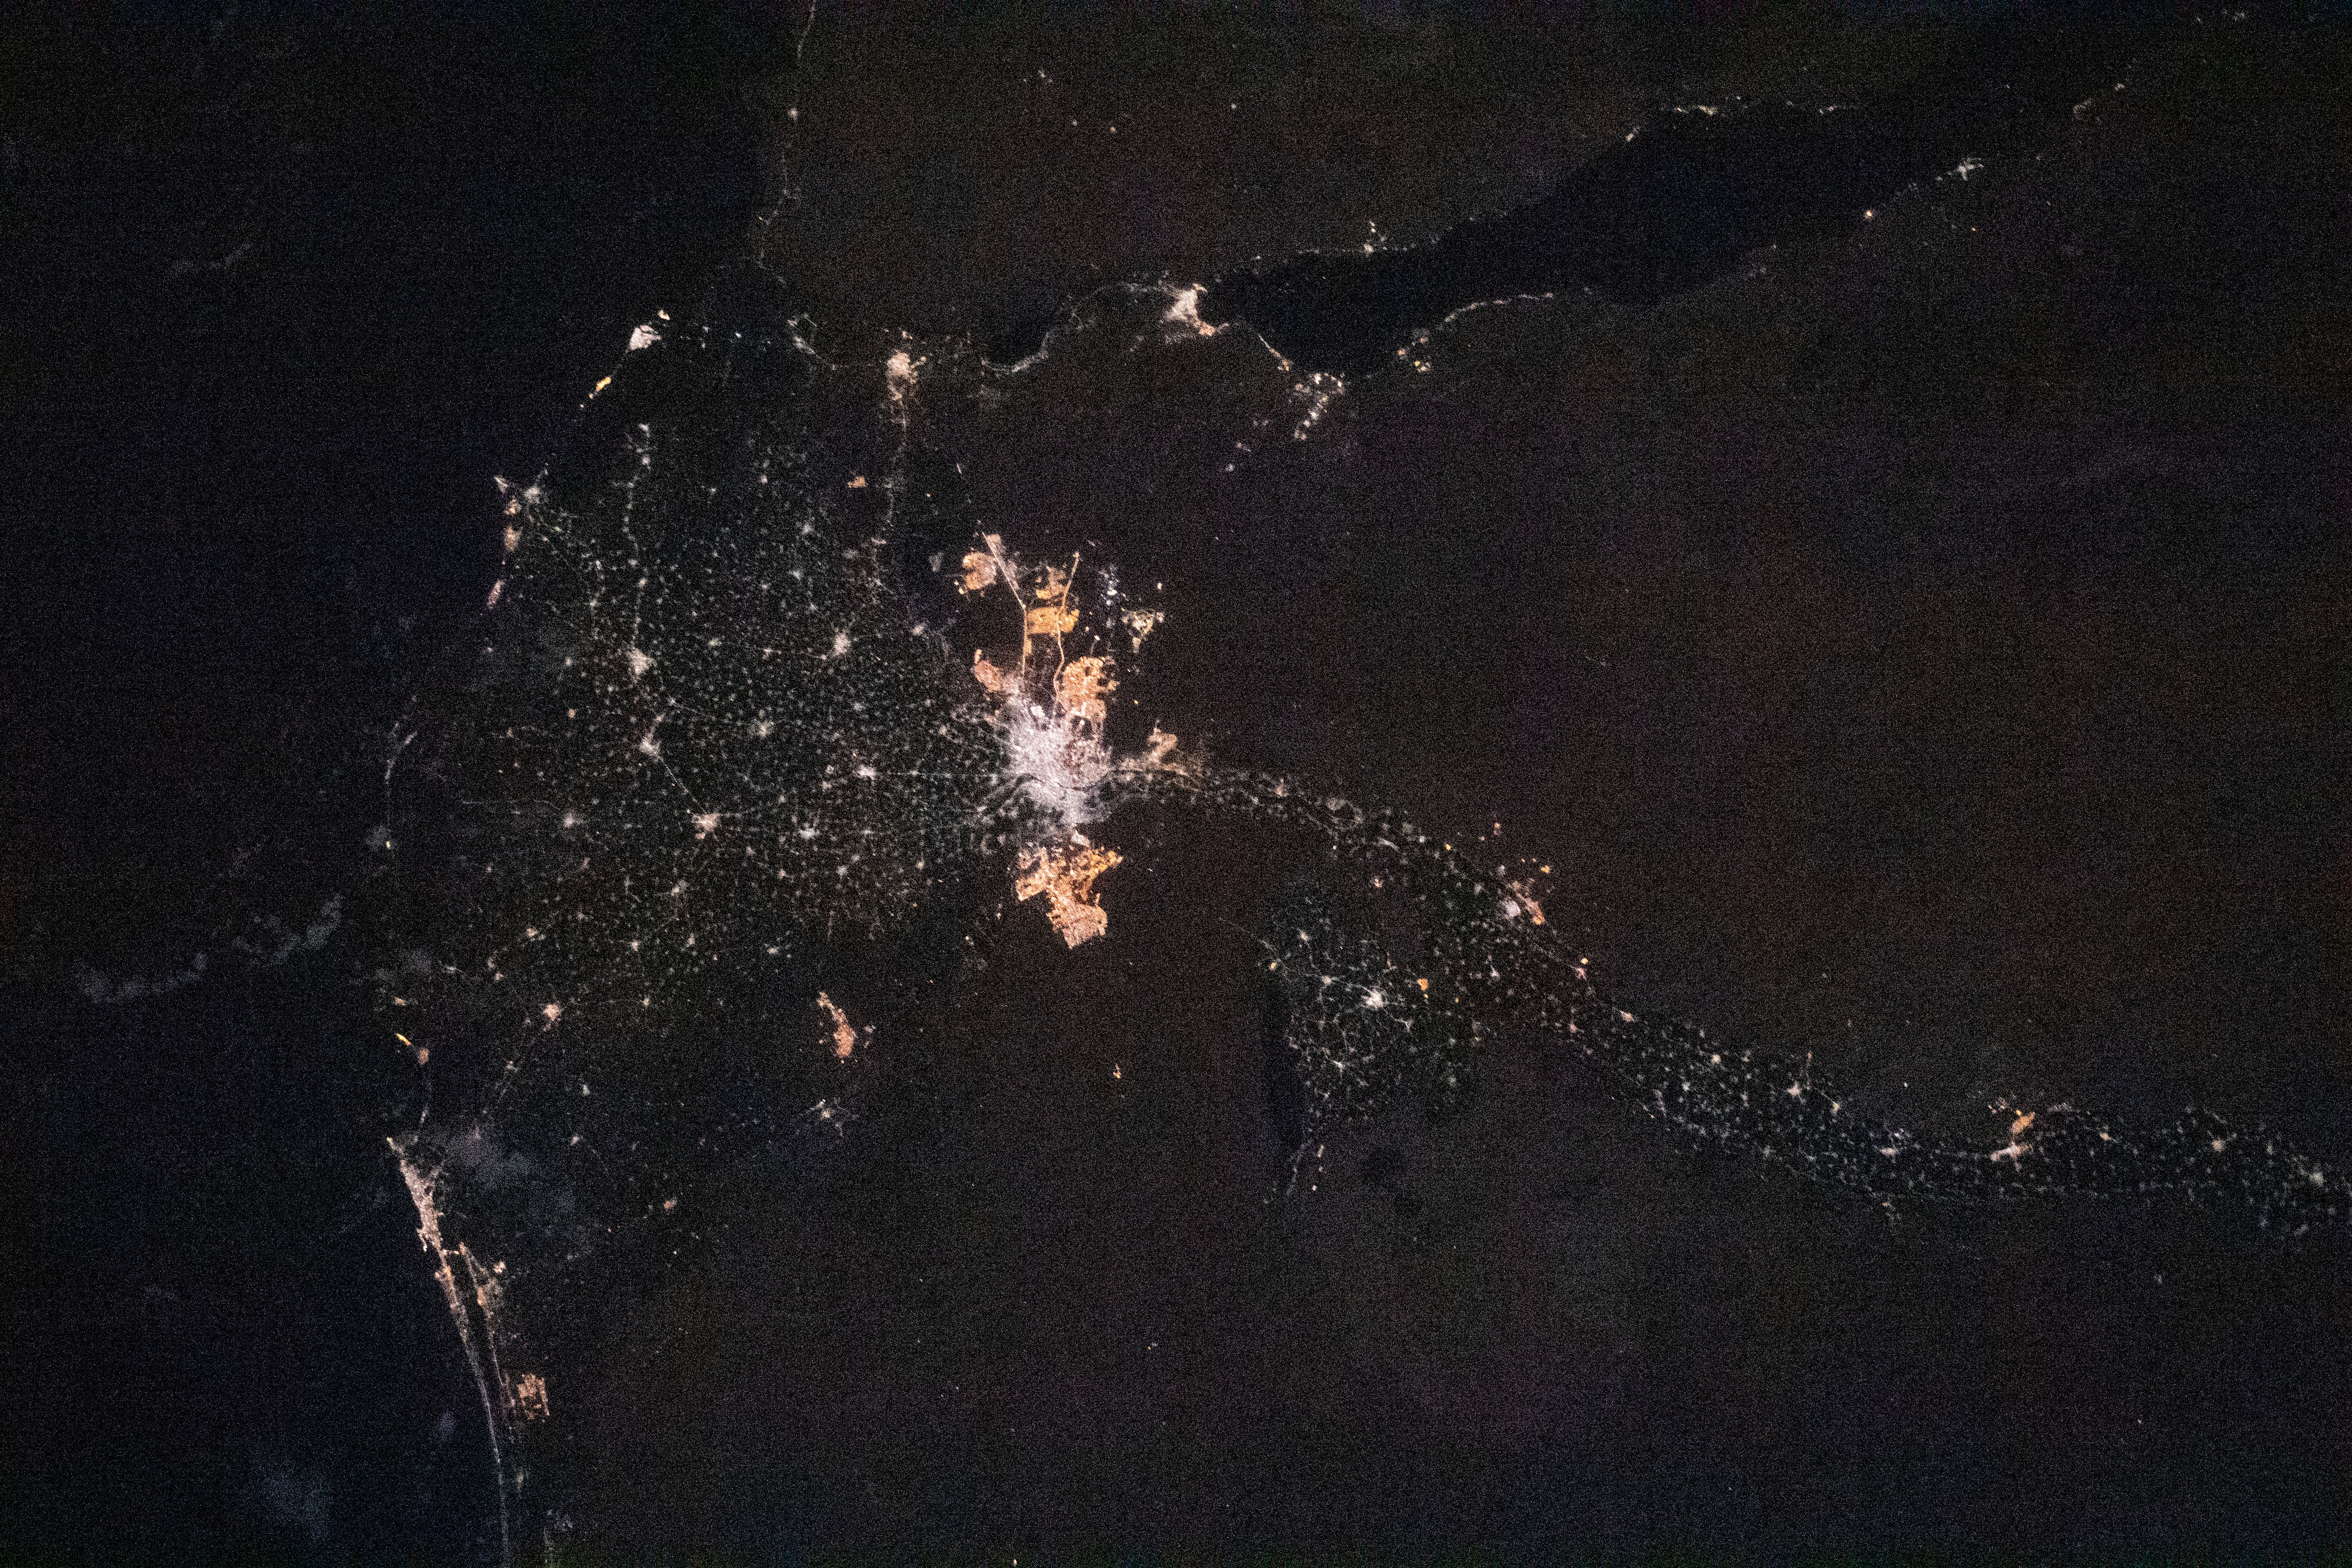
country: EGYPT
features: CAIRO CITY NIIGHT LIGHTS
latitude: 29.5
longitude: 31.5
